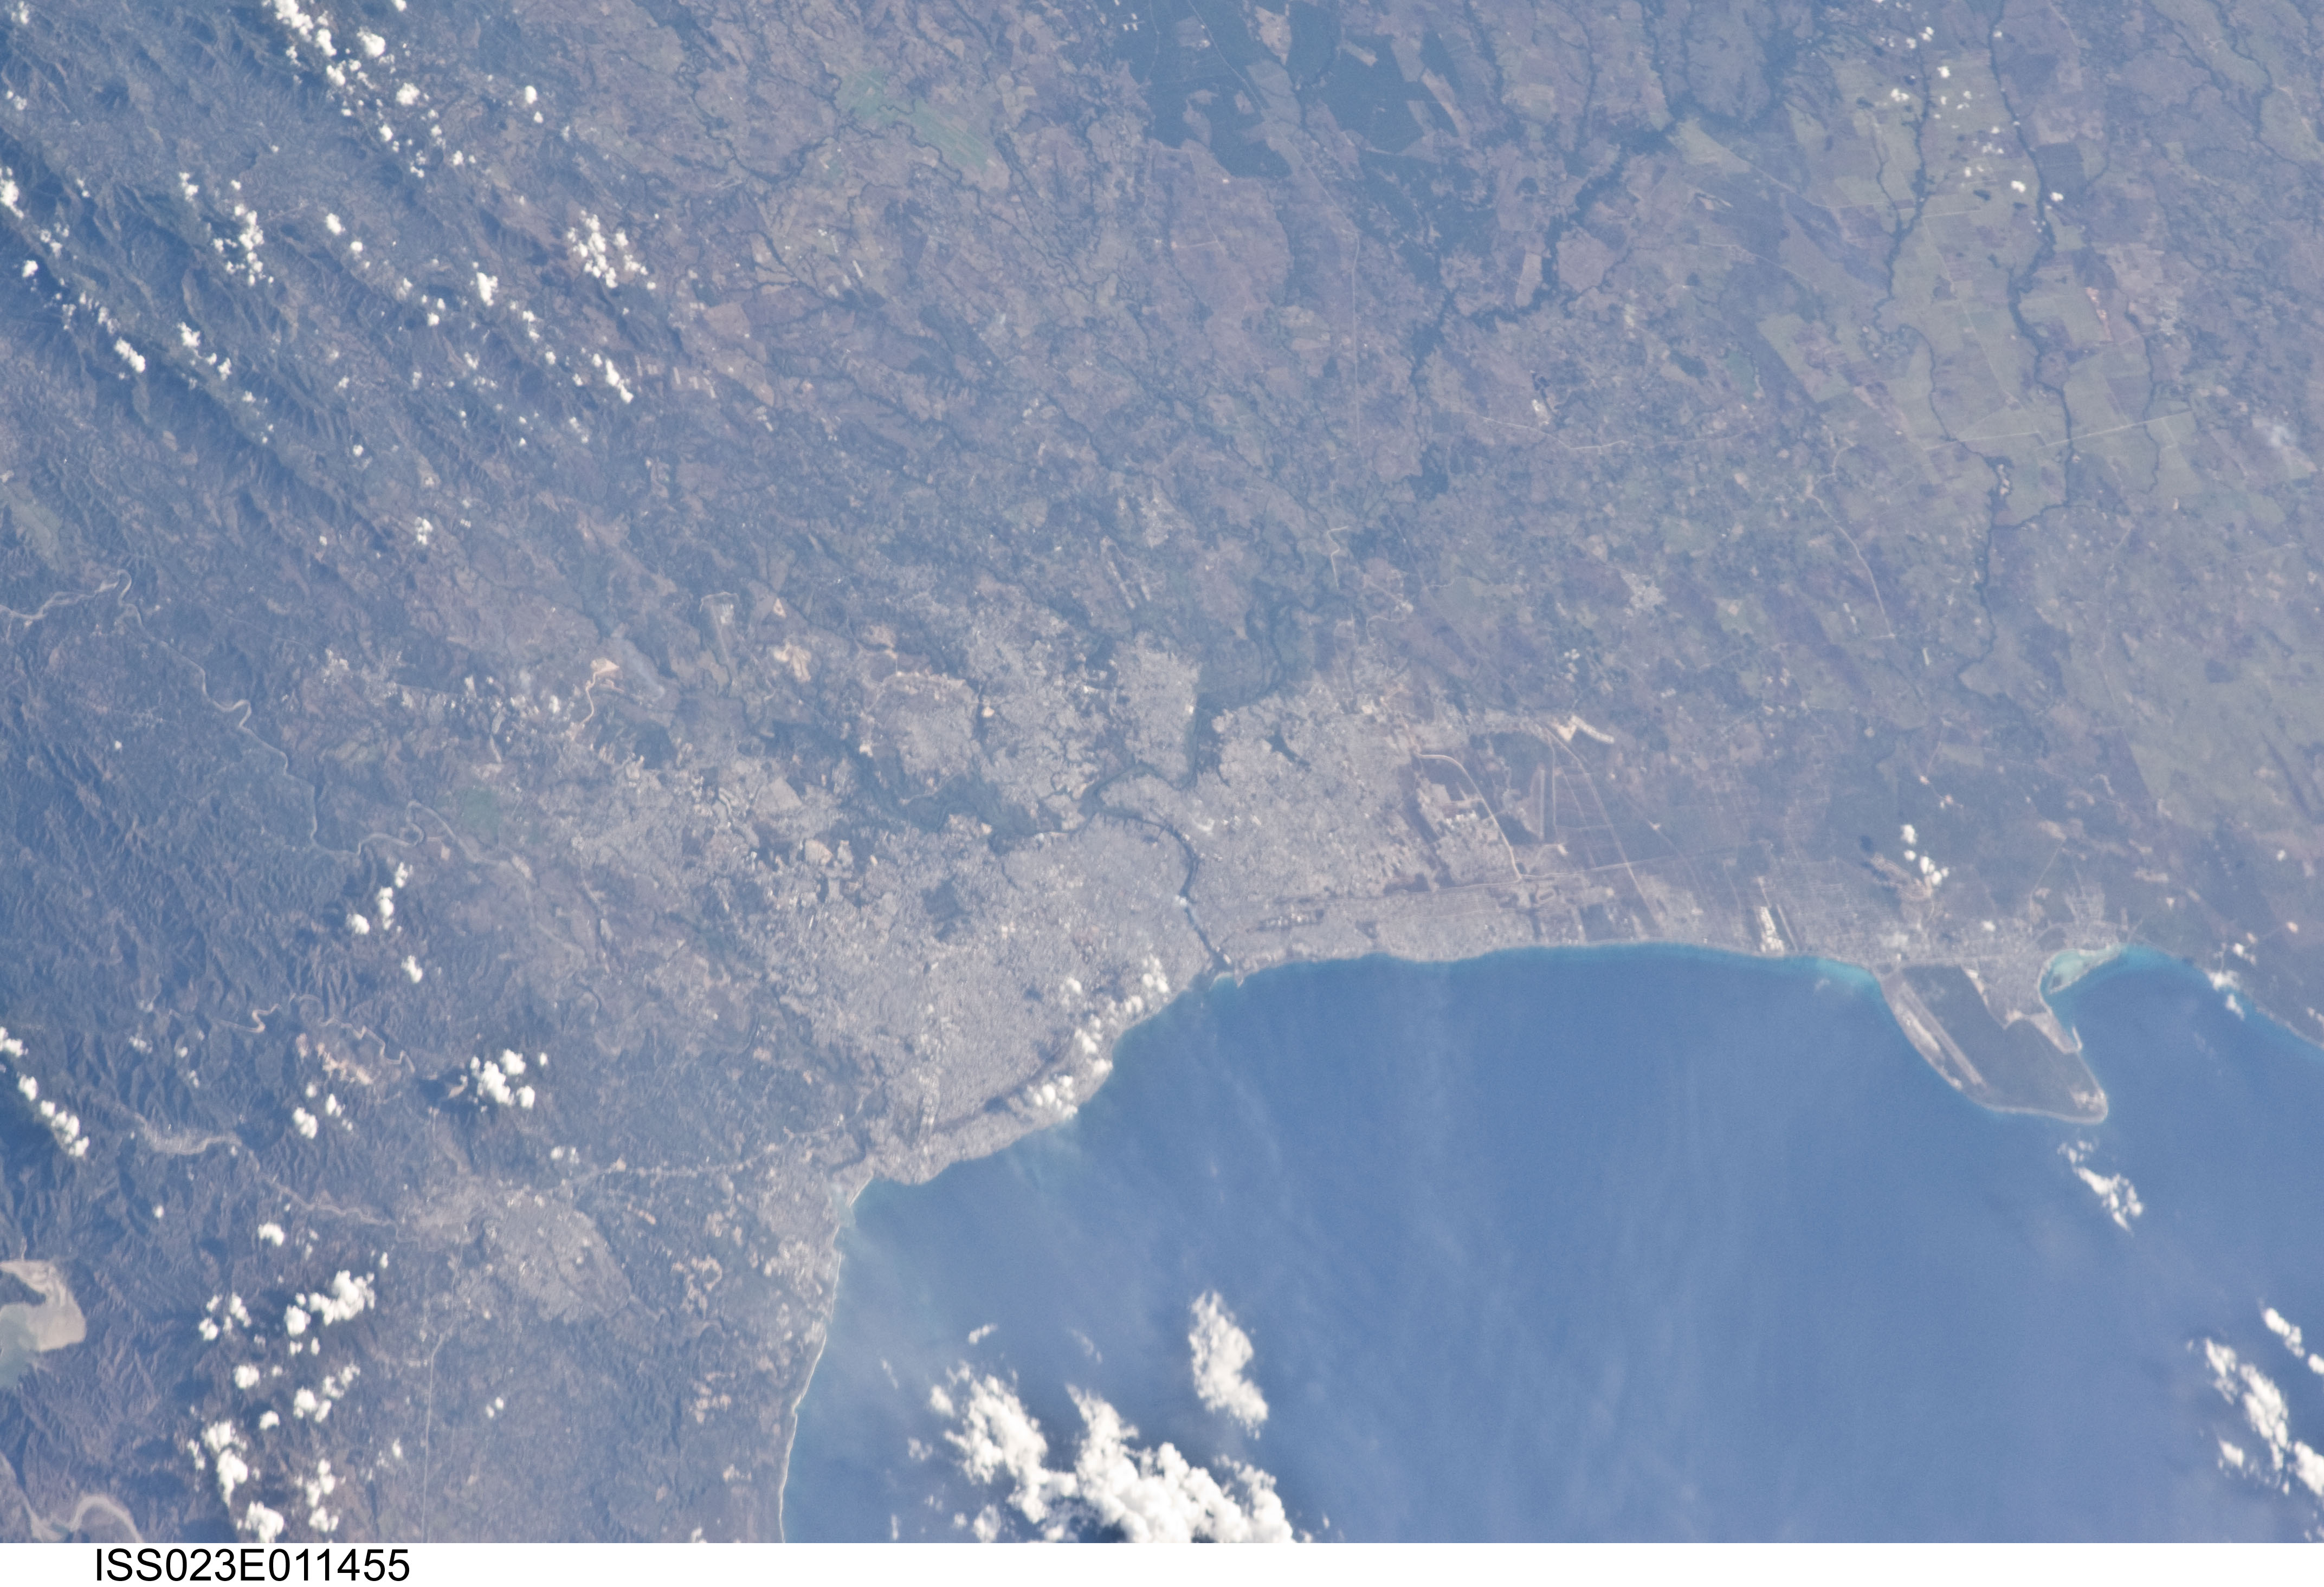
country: DOMINICAN REPUBLIC
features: SANTO DOMINGO, COASTLINE, MTS.
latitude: 18.5
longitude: -69.9
